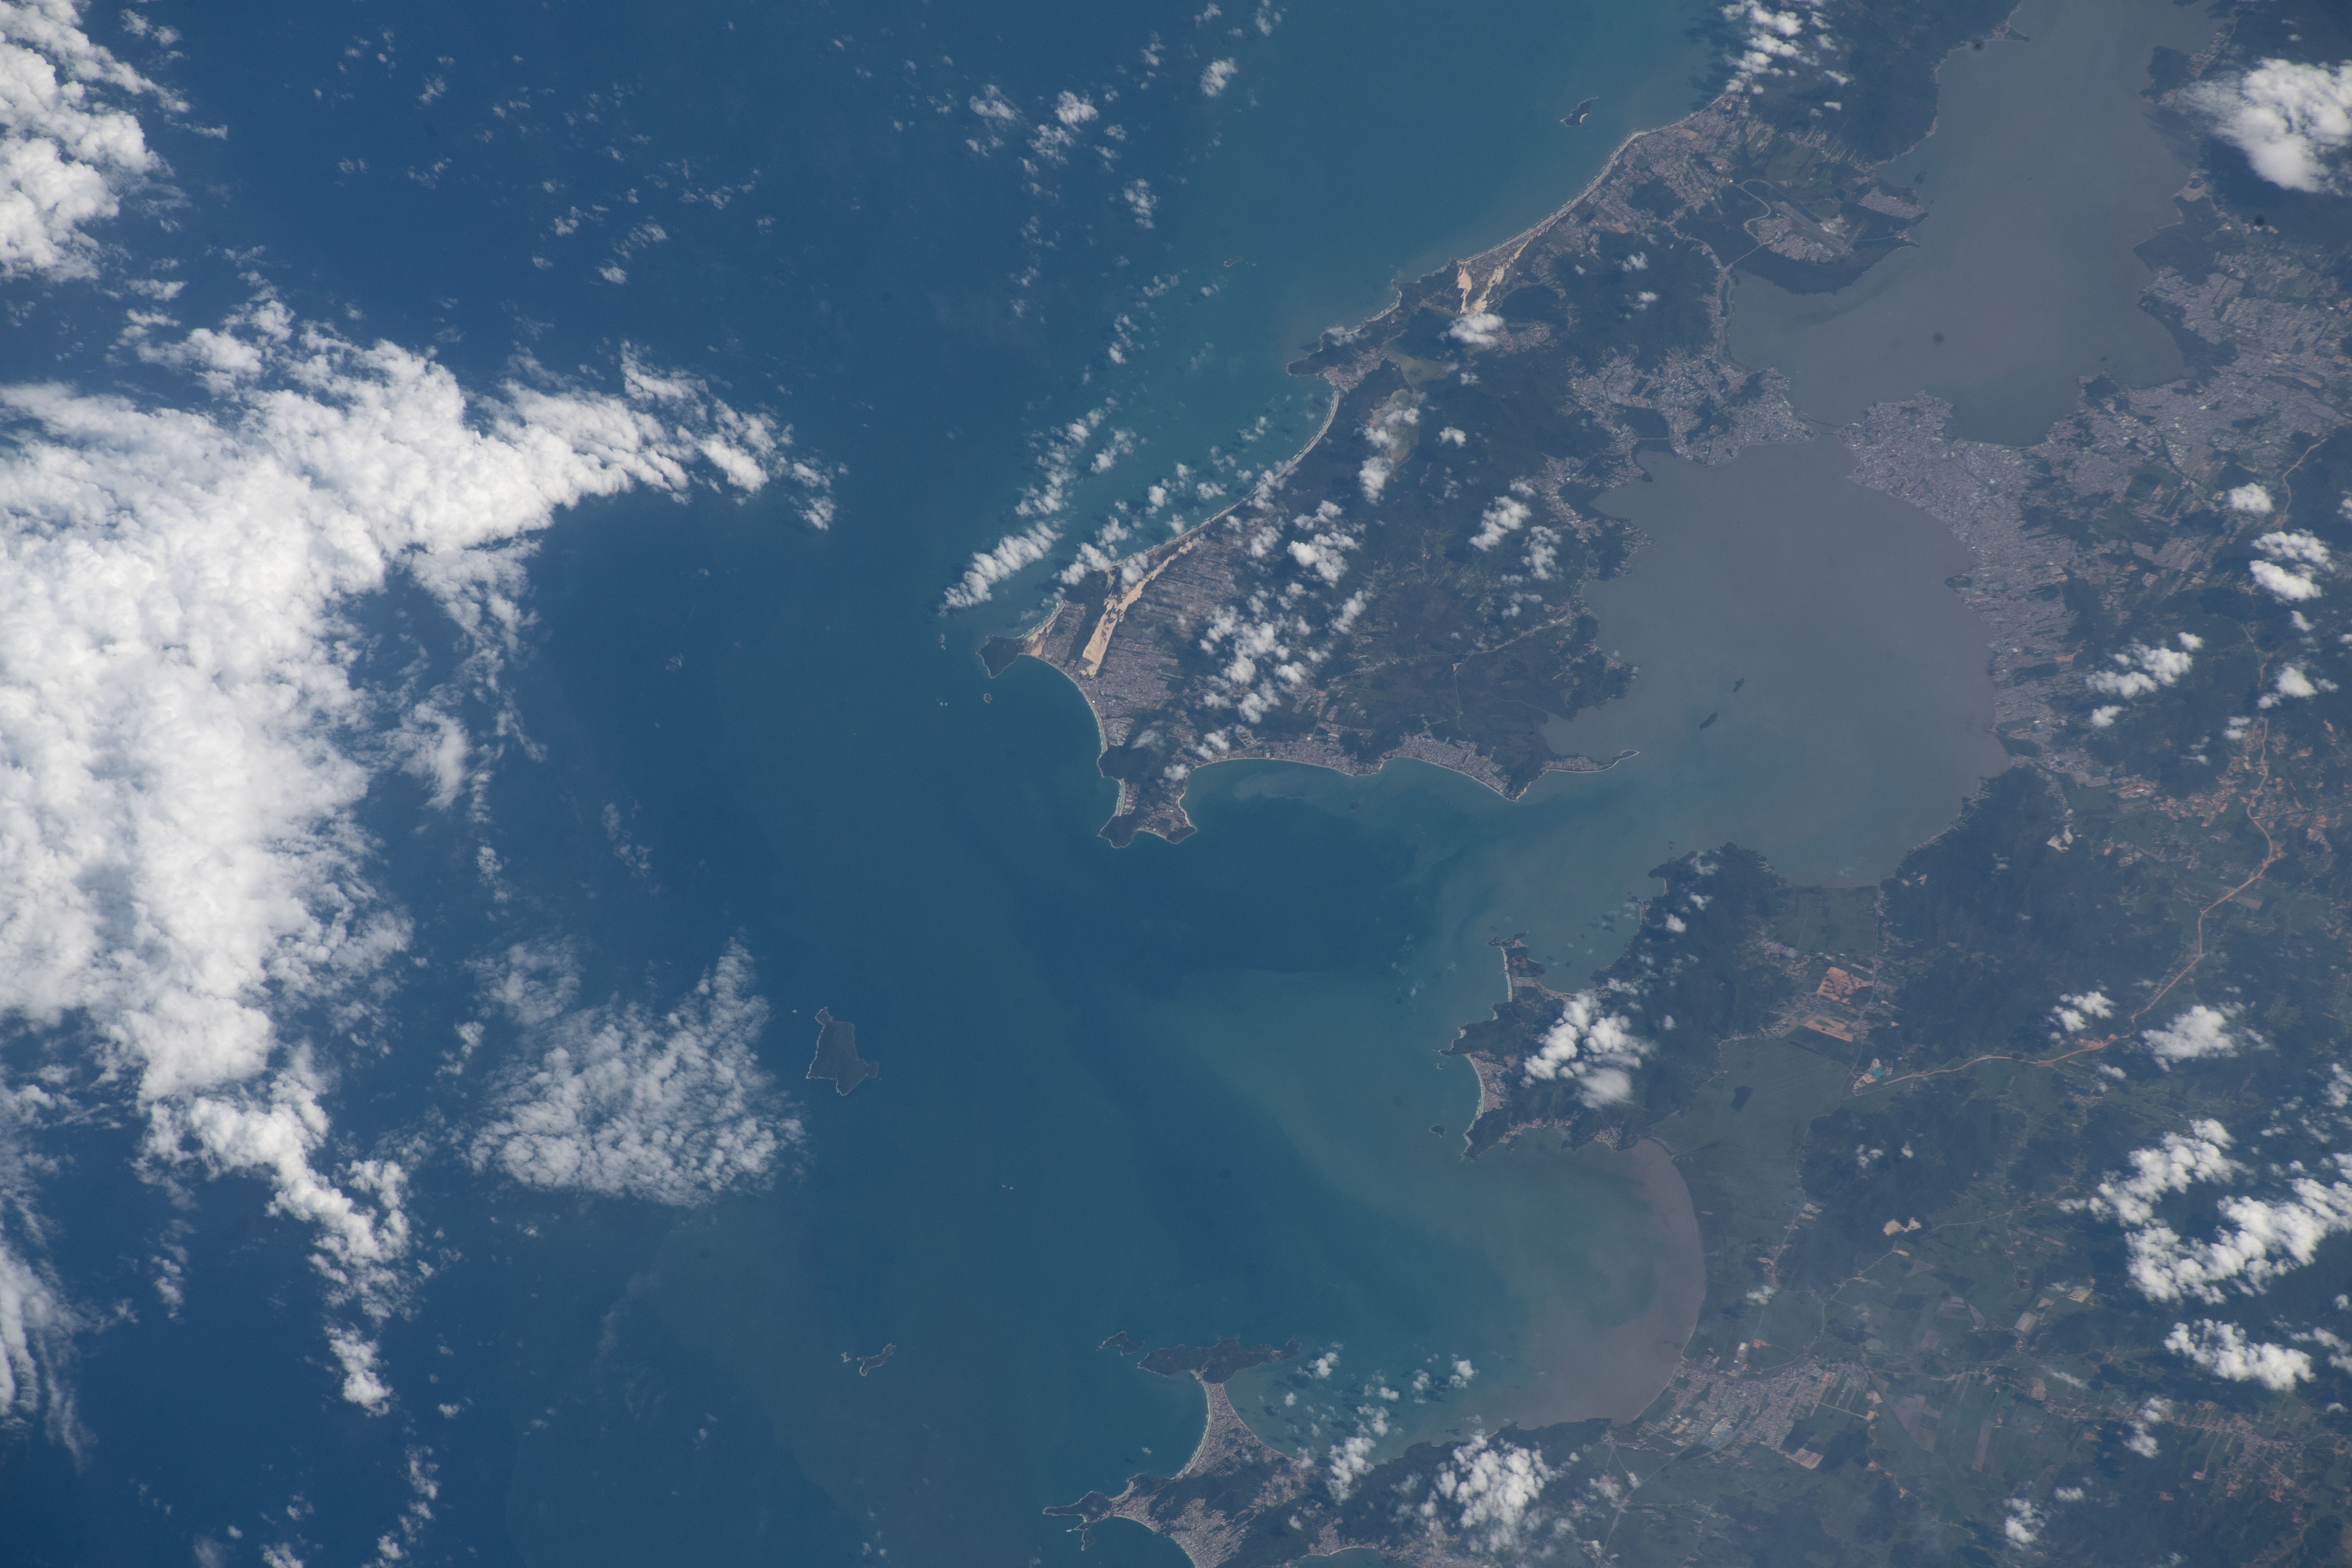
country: BRAZIL
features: STATE OF SANTA CATARINA, FLORIANOPOLIS
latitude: -27.4
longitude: -48.5
